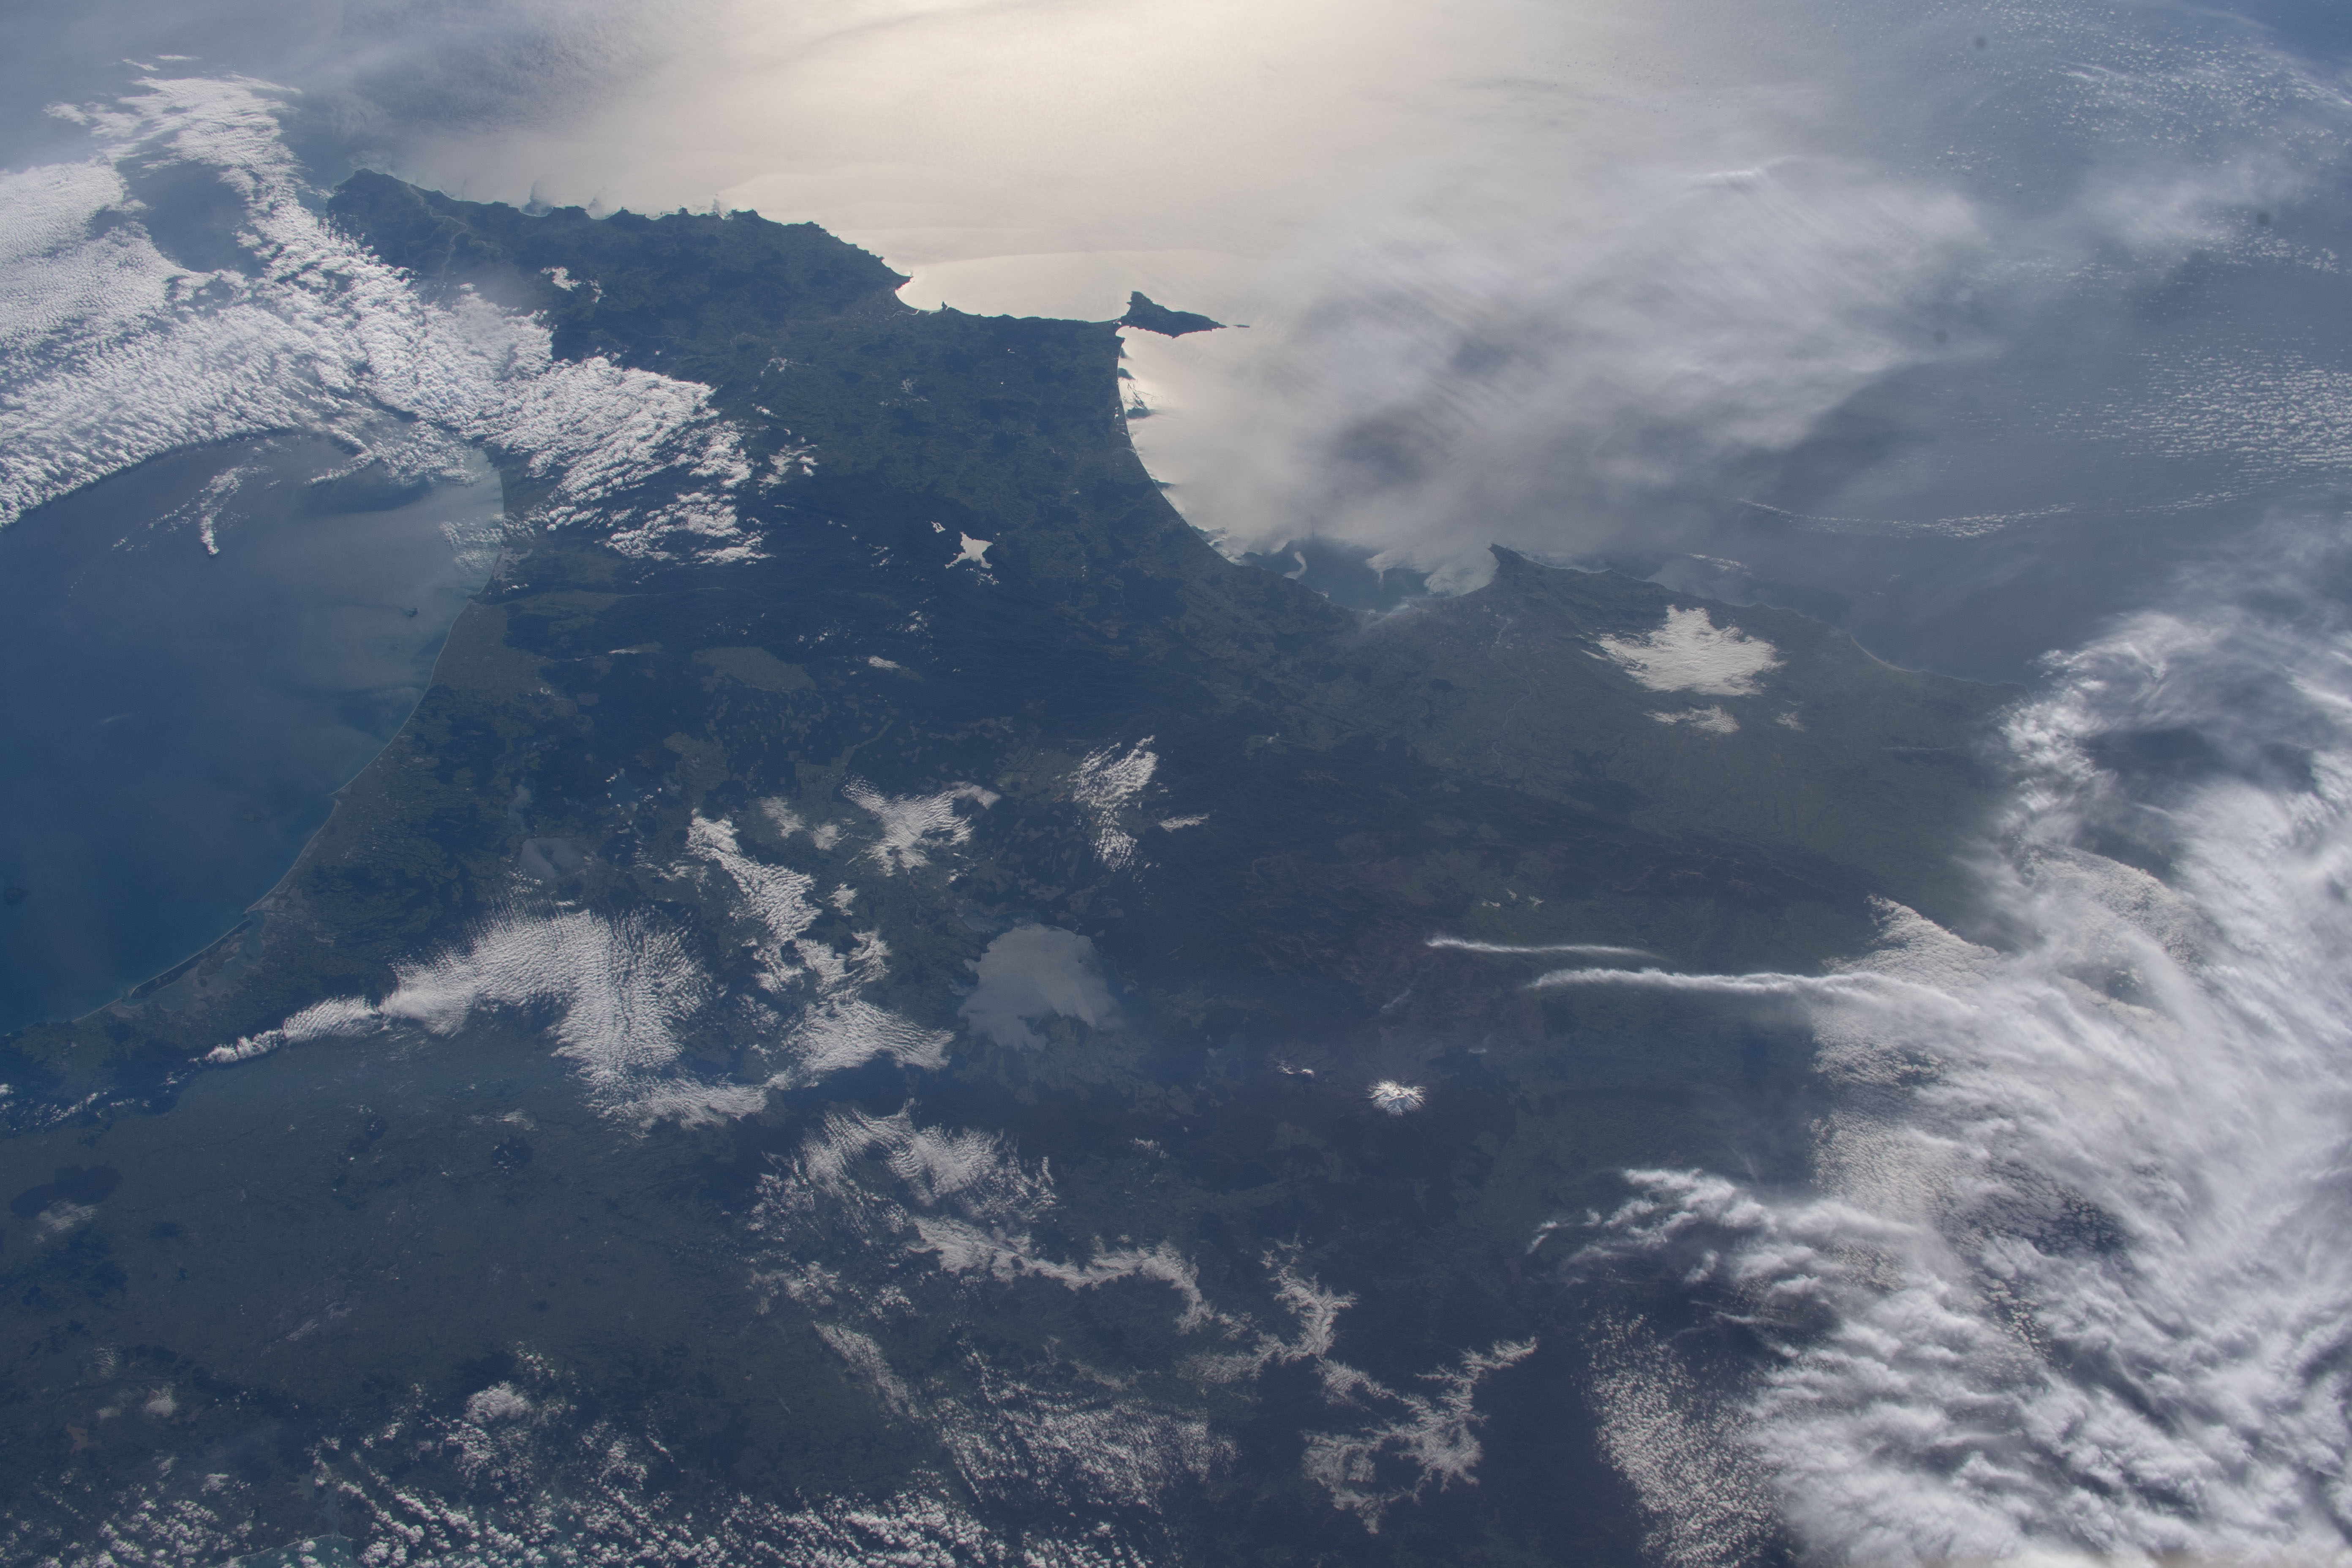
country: NEW ZEALAND-NI
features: HAWKE'S BAY, BAY OF PLENTY, GISBORNE
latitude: -39.0
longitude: 176.5
